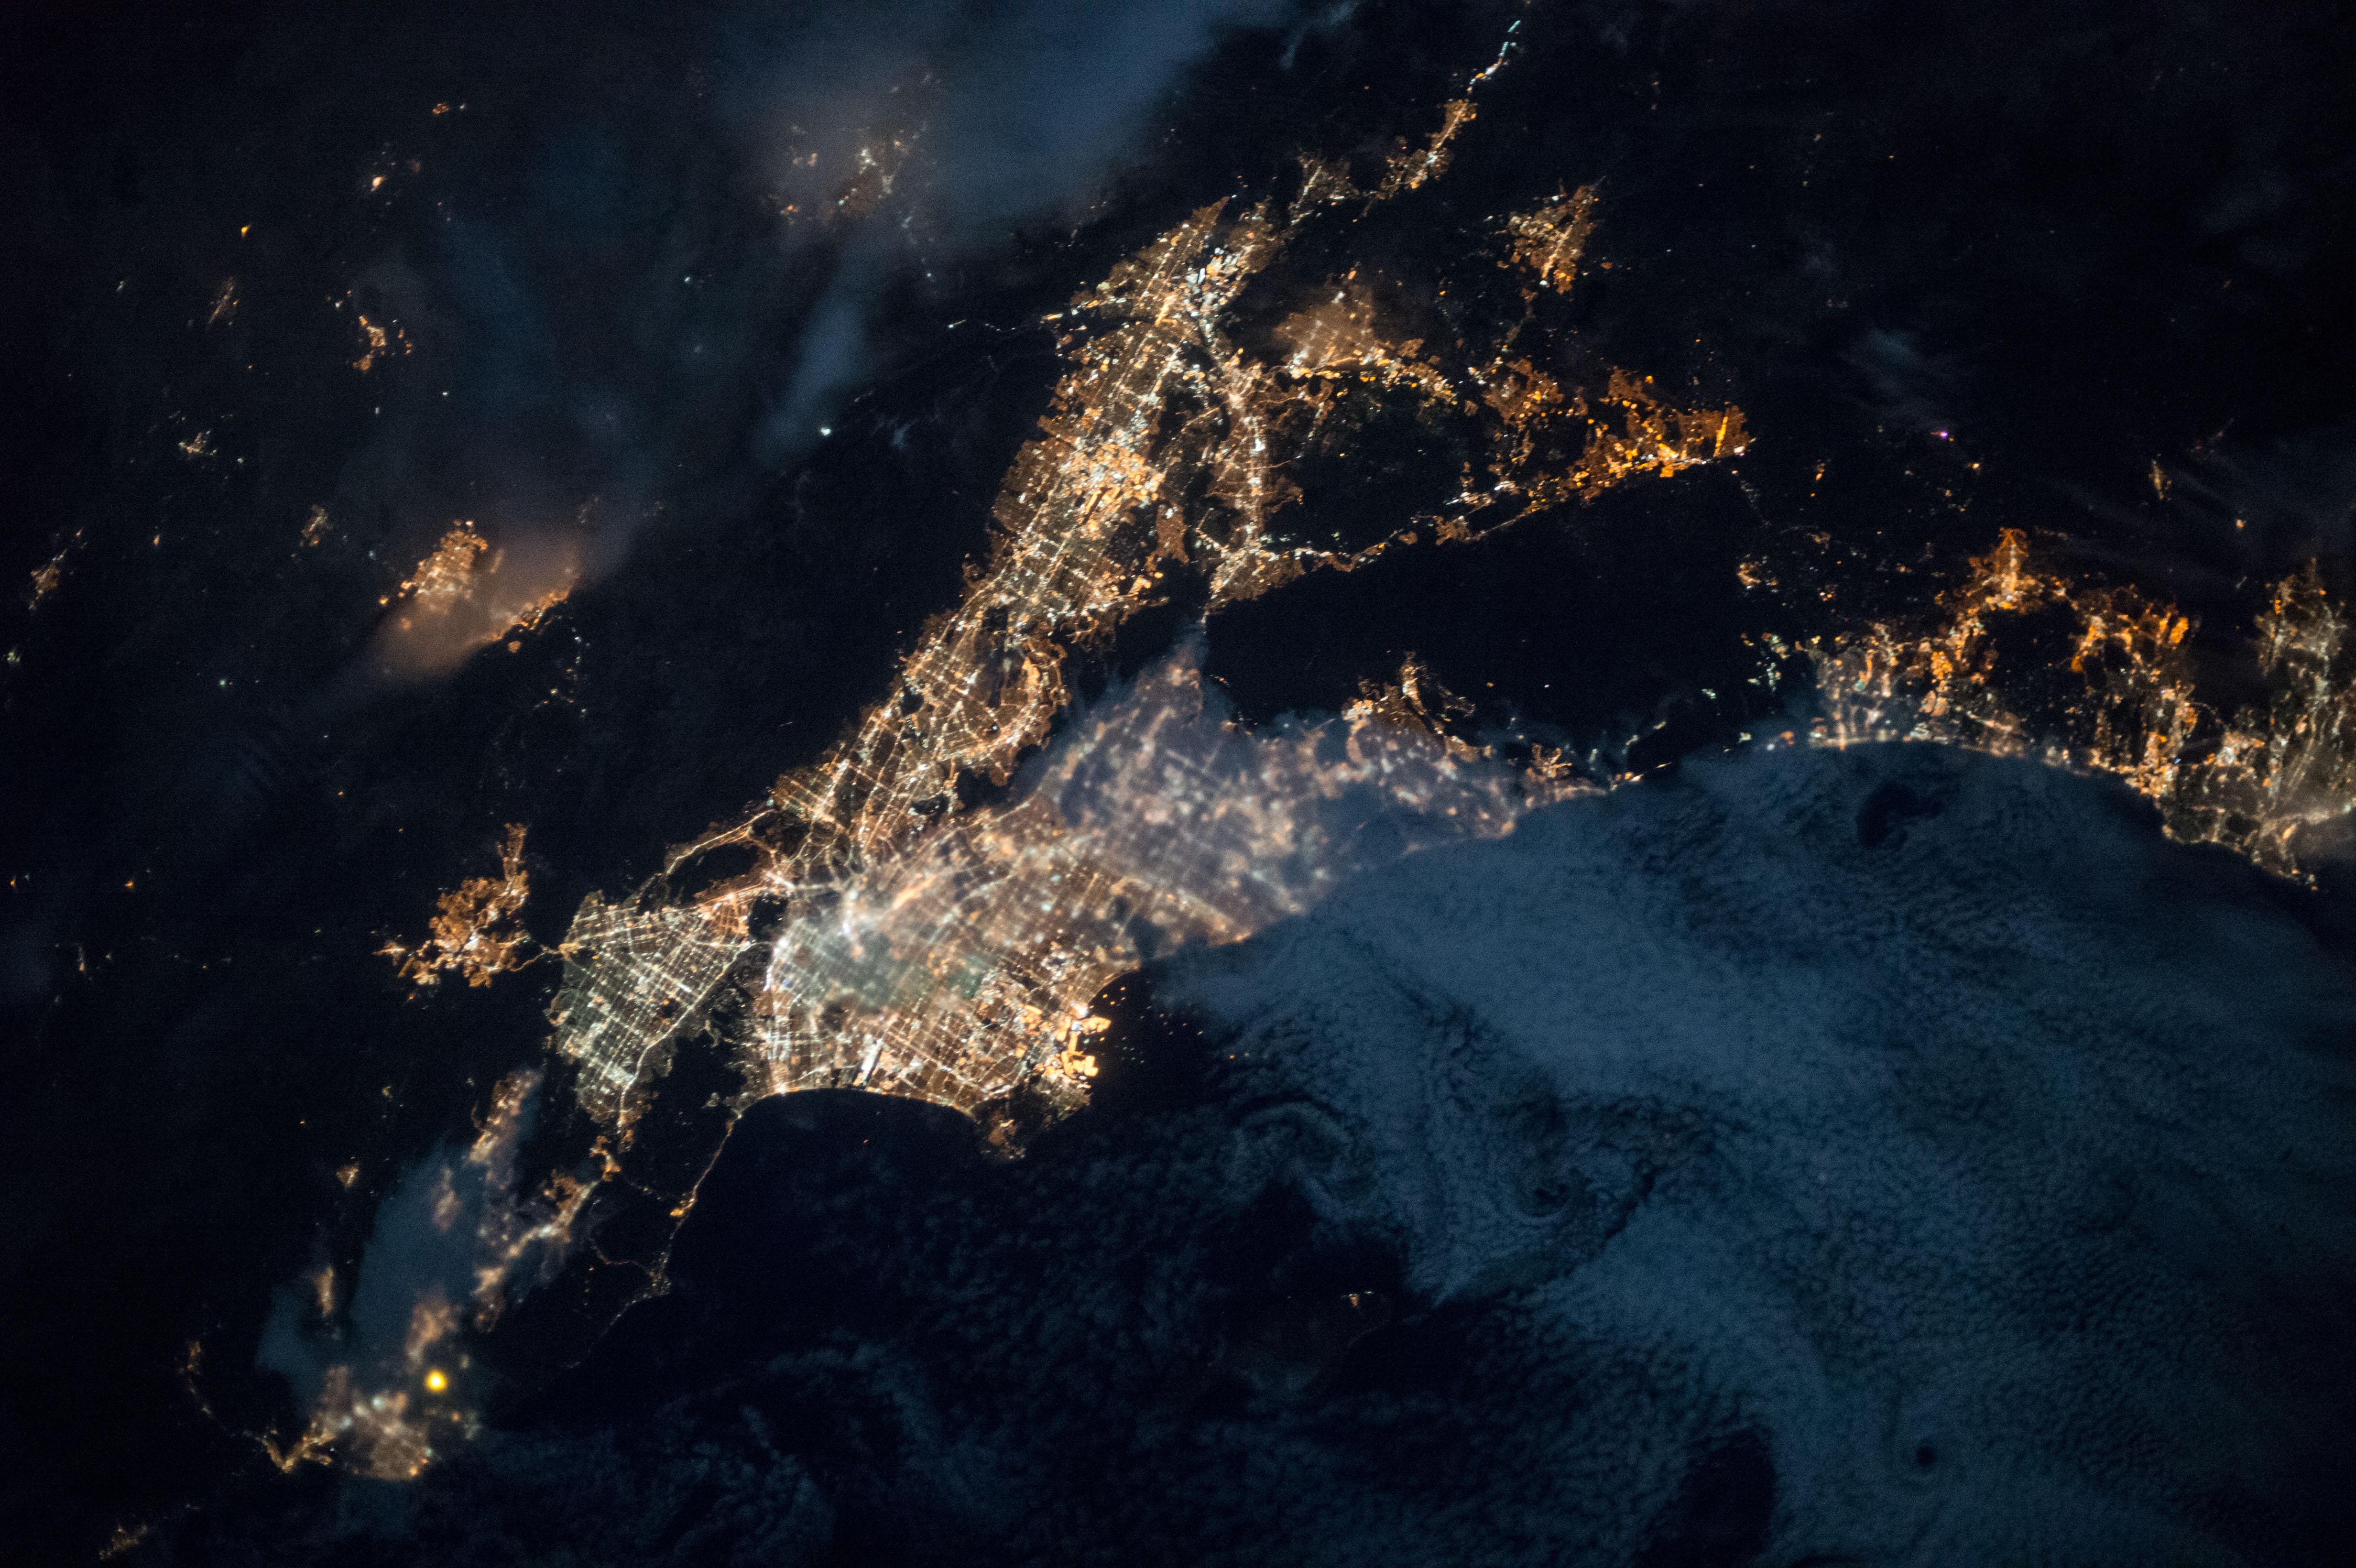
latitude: 34.0
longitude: -118.0
